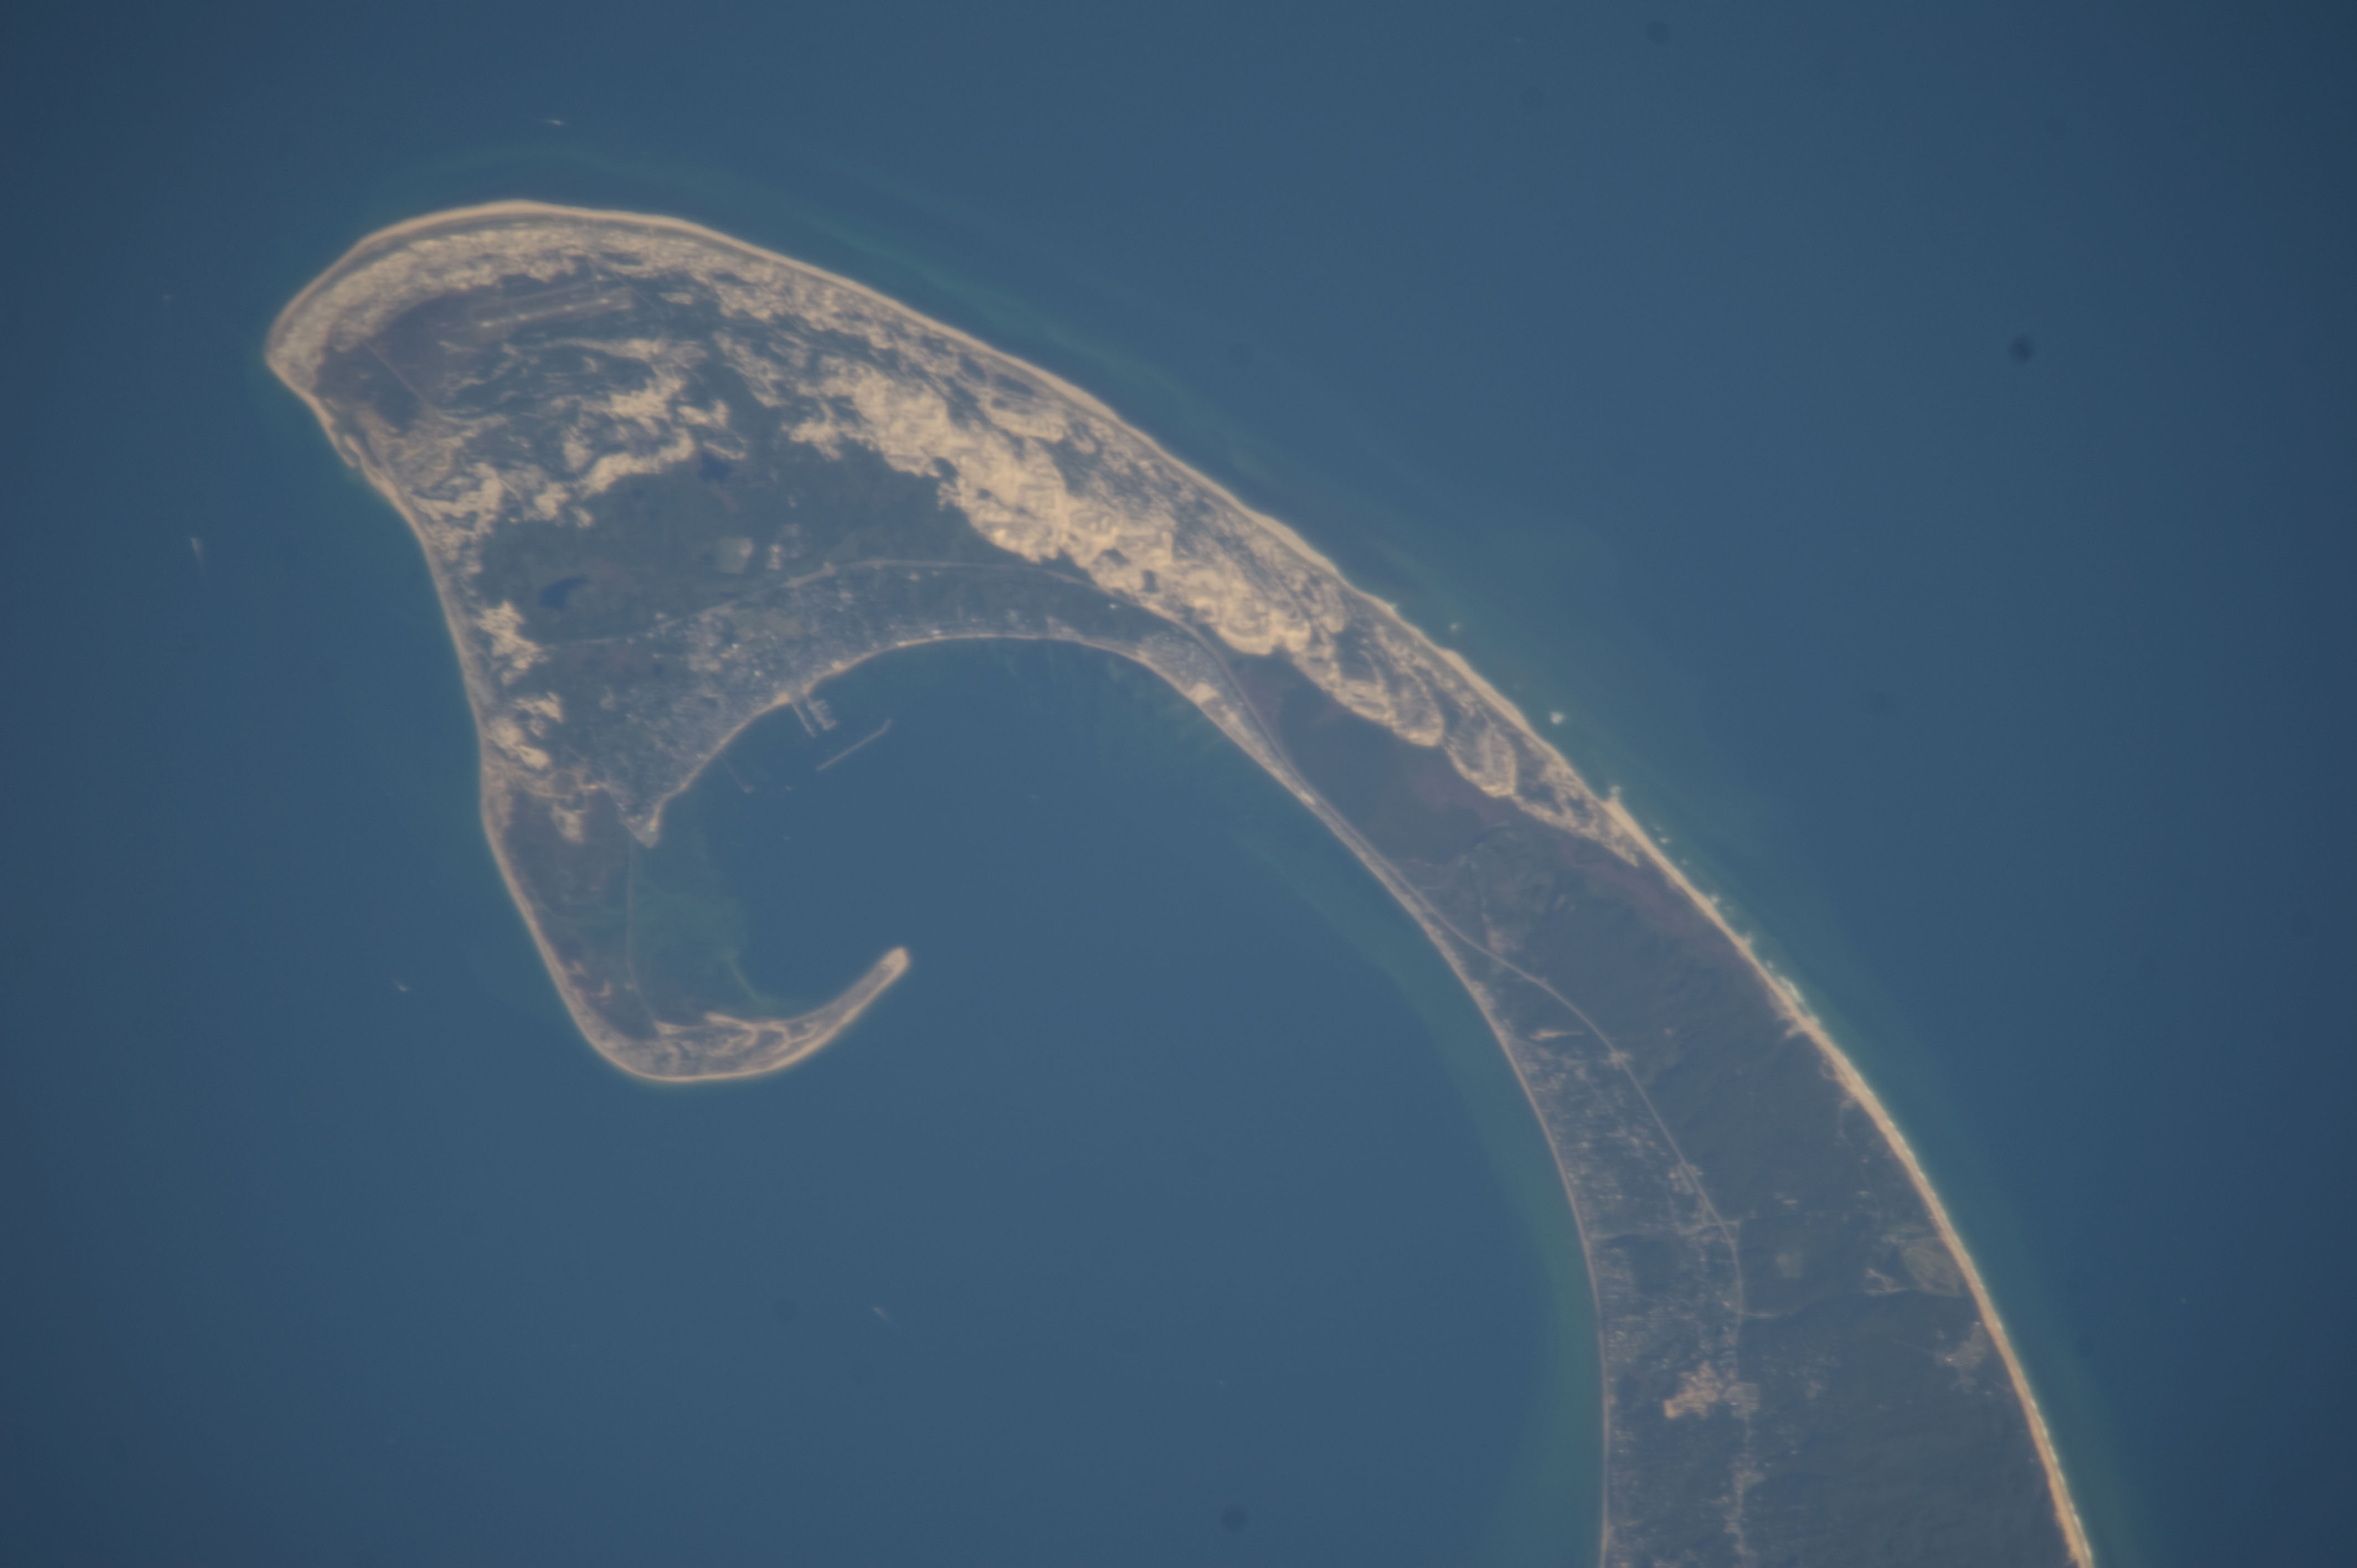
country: USA-MASSACHUSETTS
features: CAPE COD, PROVINCETOWN, SAND DUNES, TRURO
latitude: 42.0
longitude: -70.2
